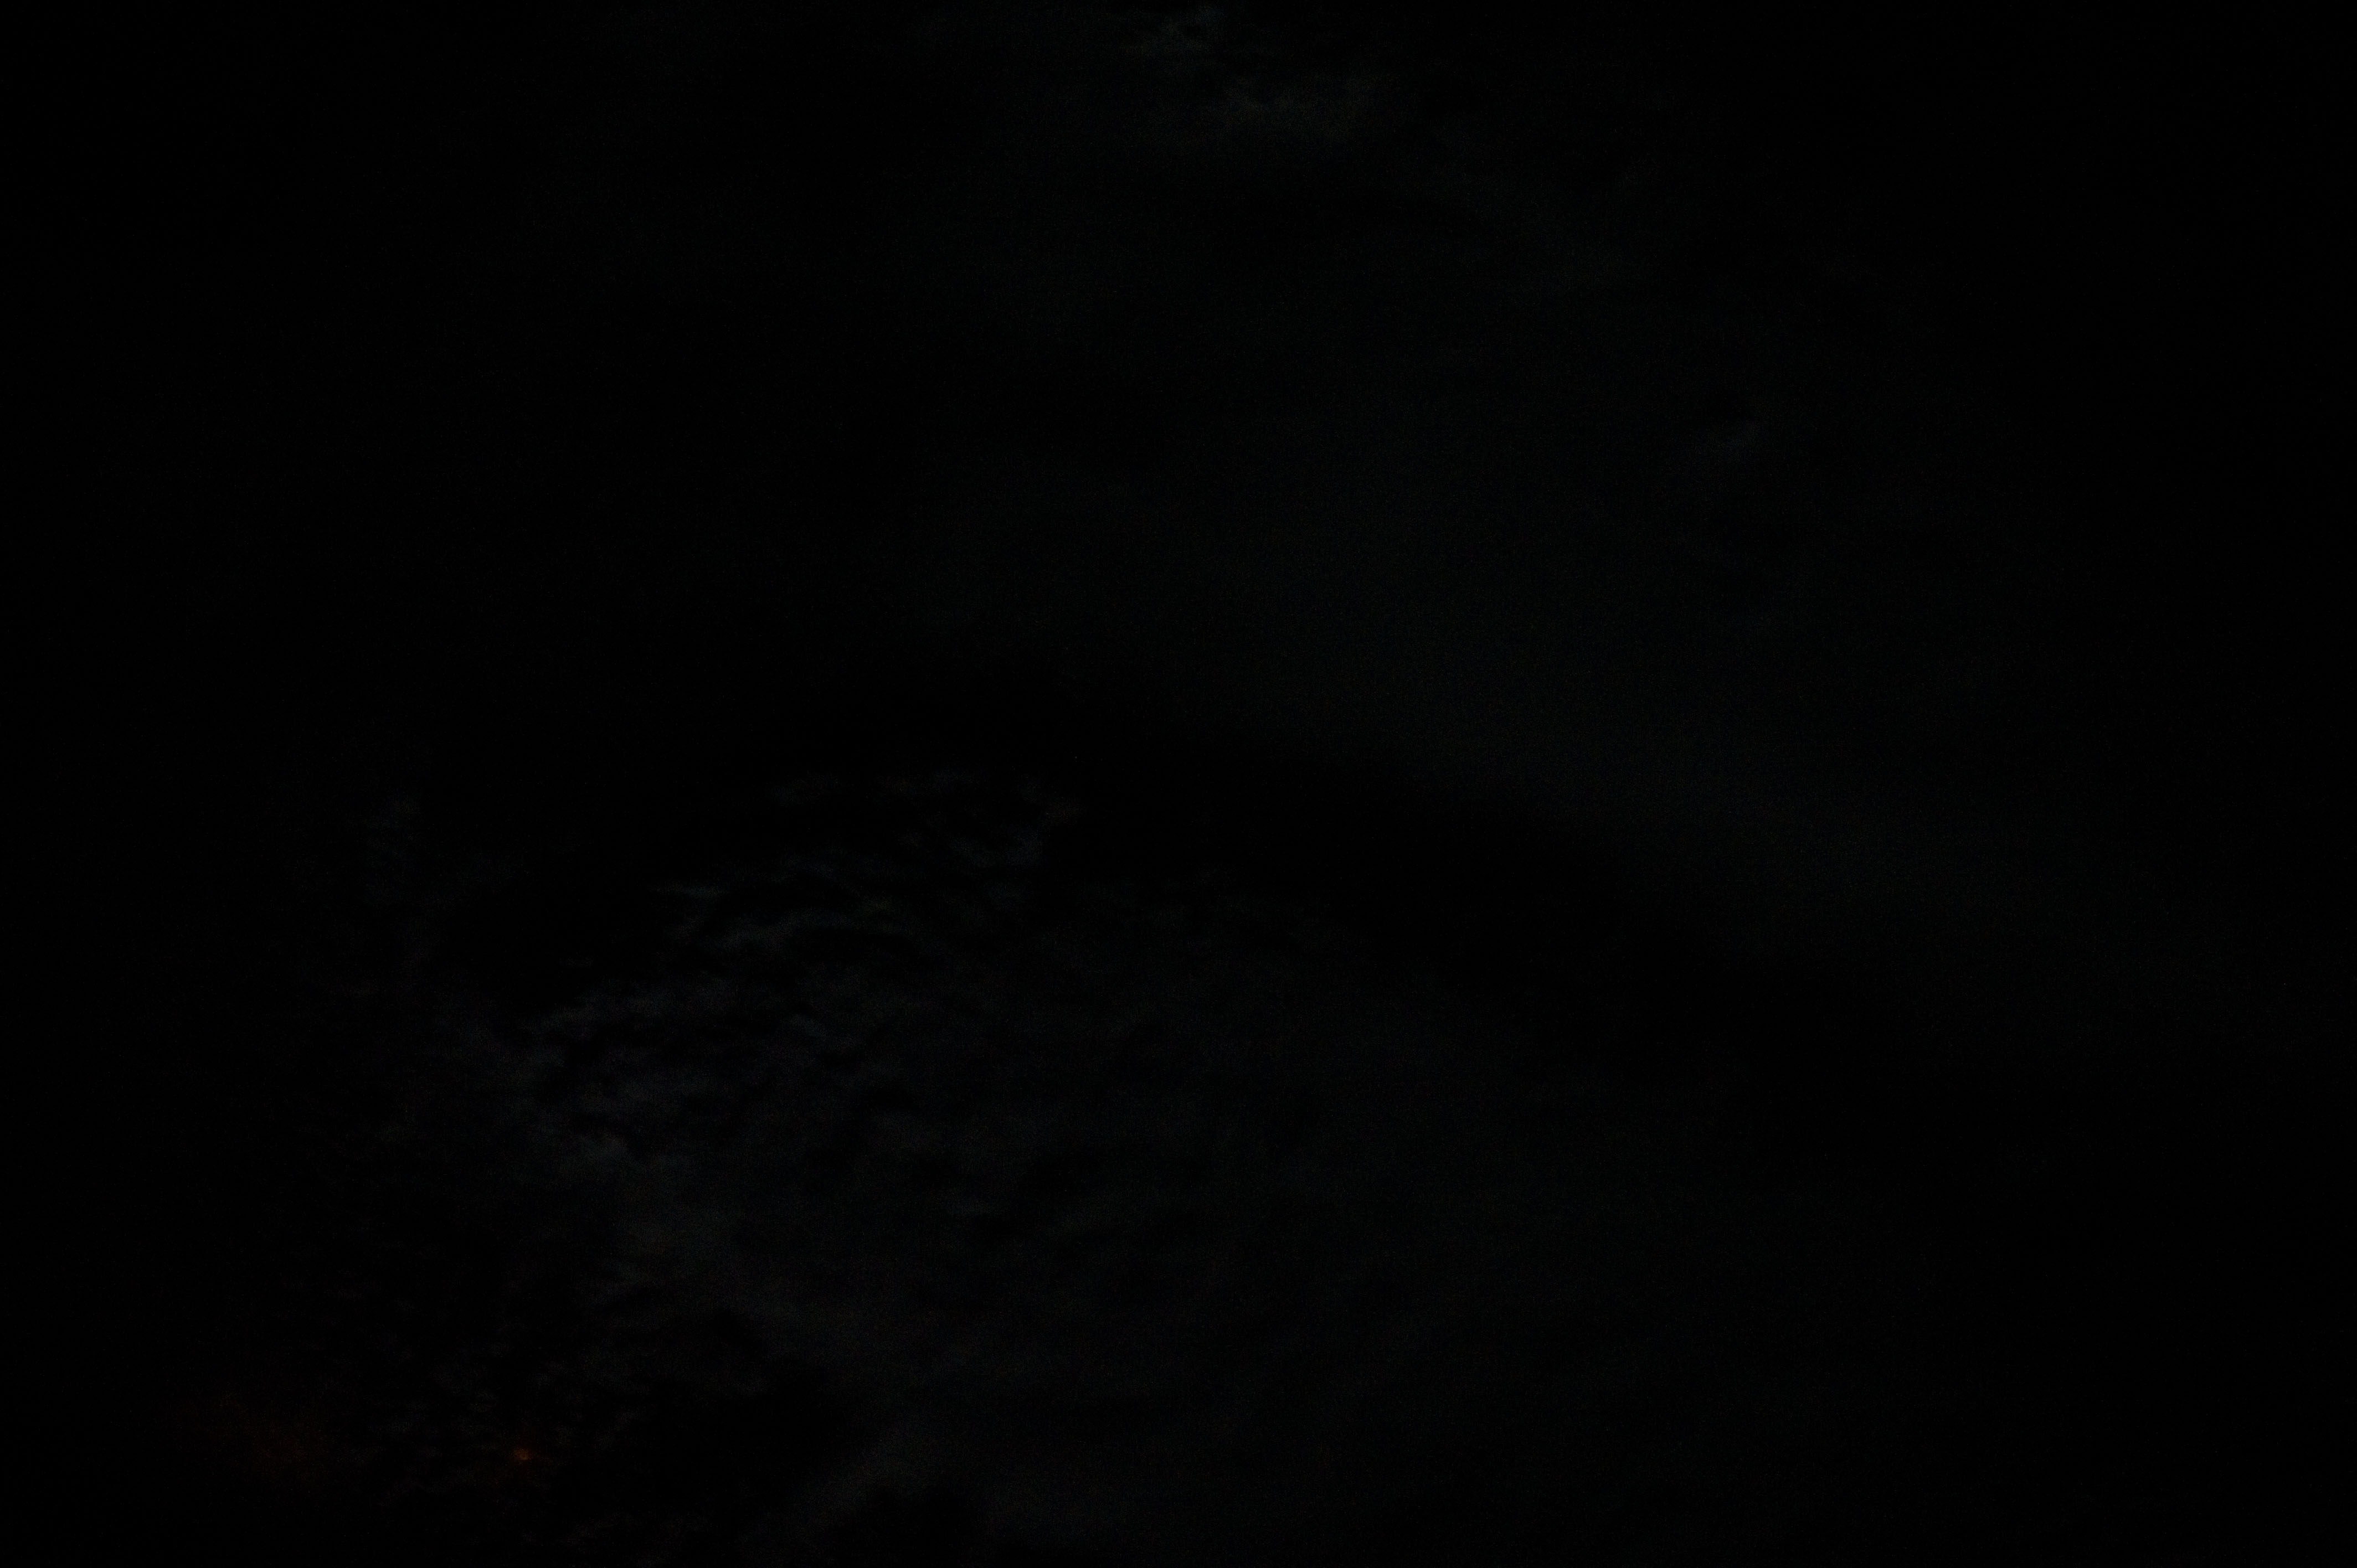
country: USA-OKLAHOMA
